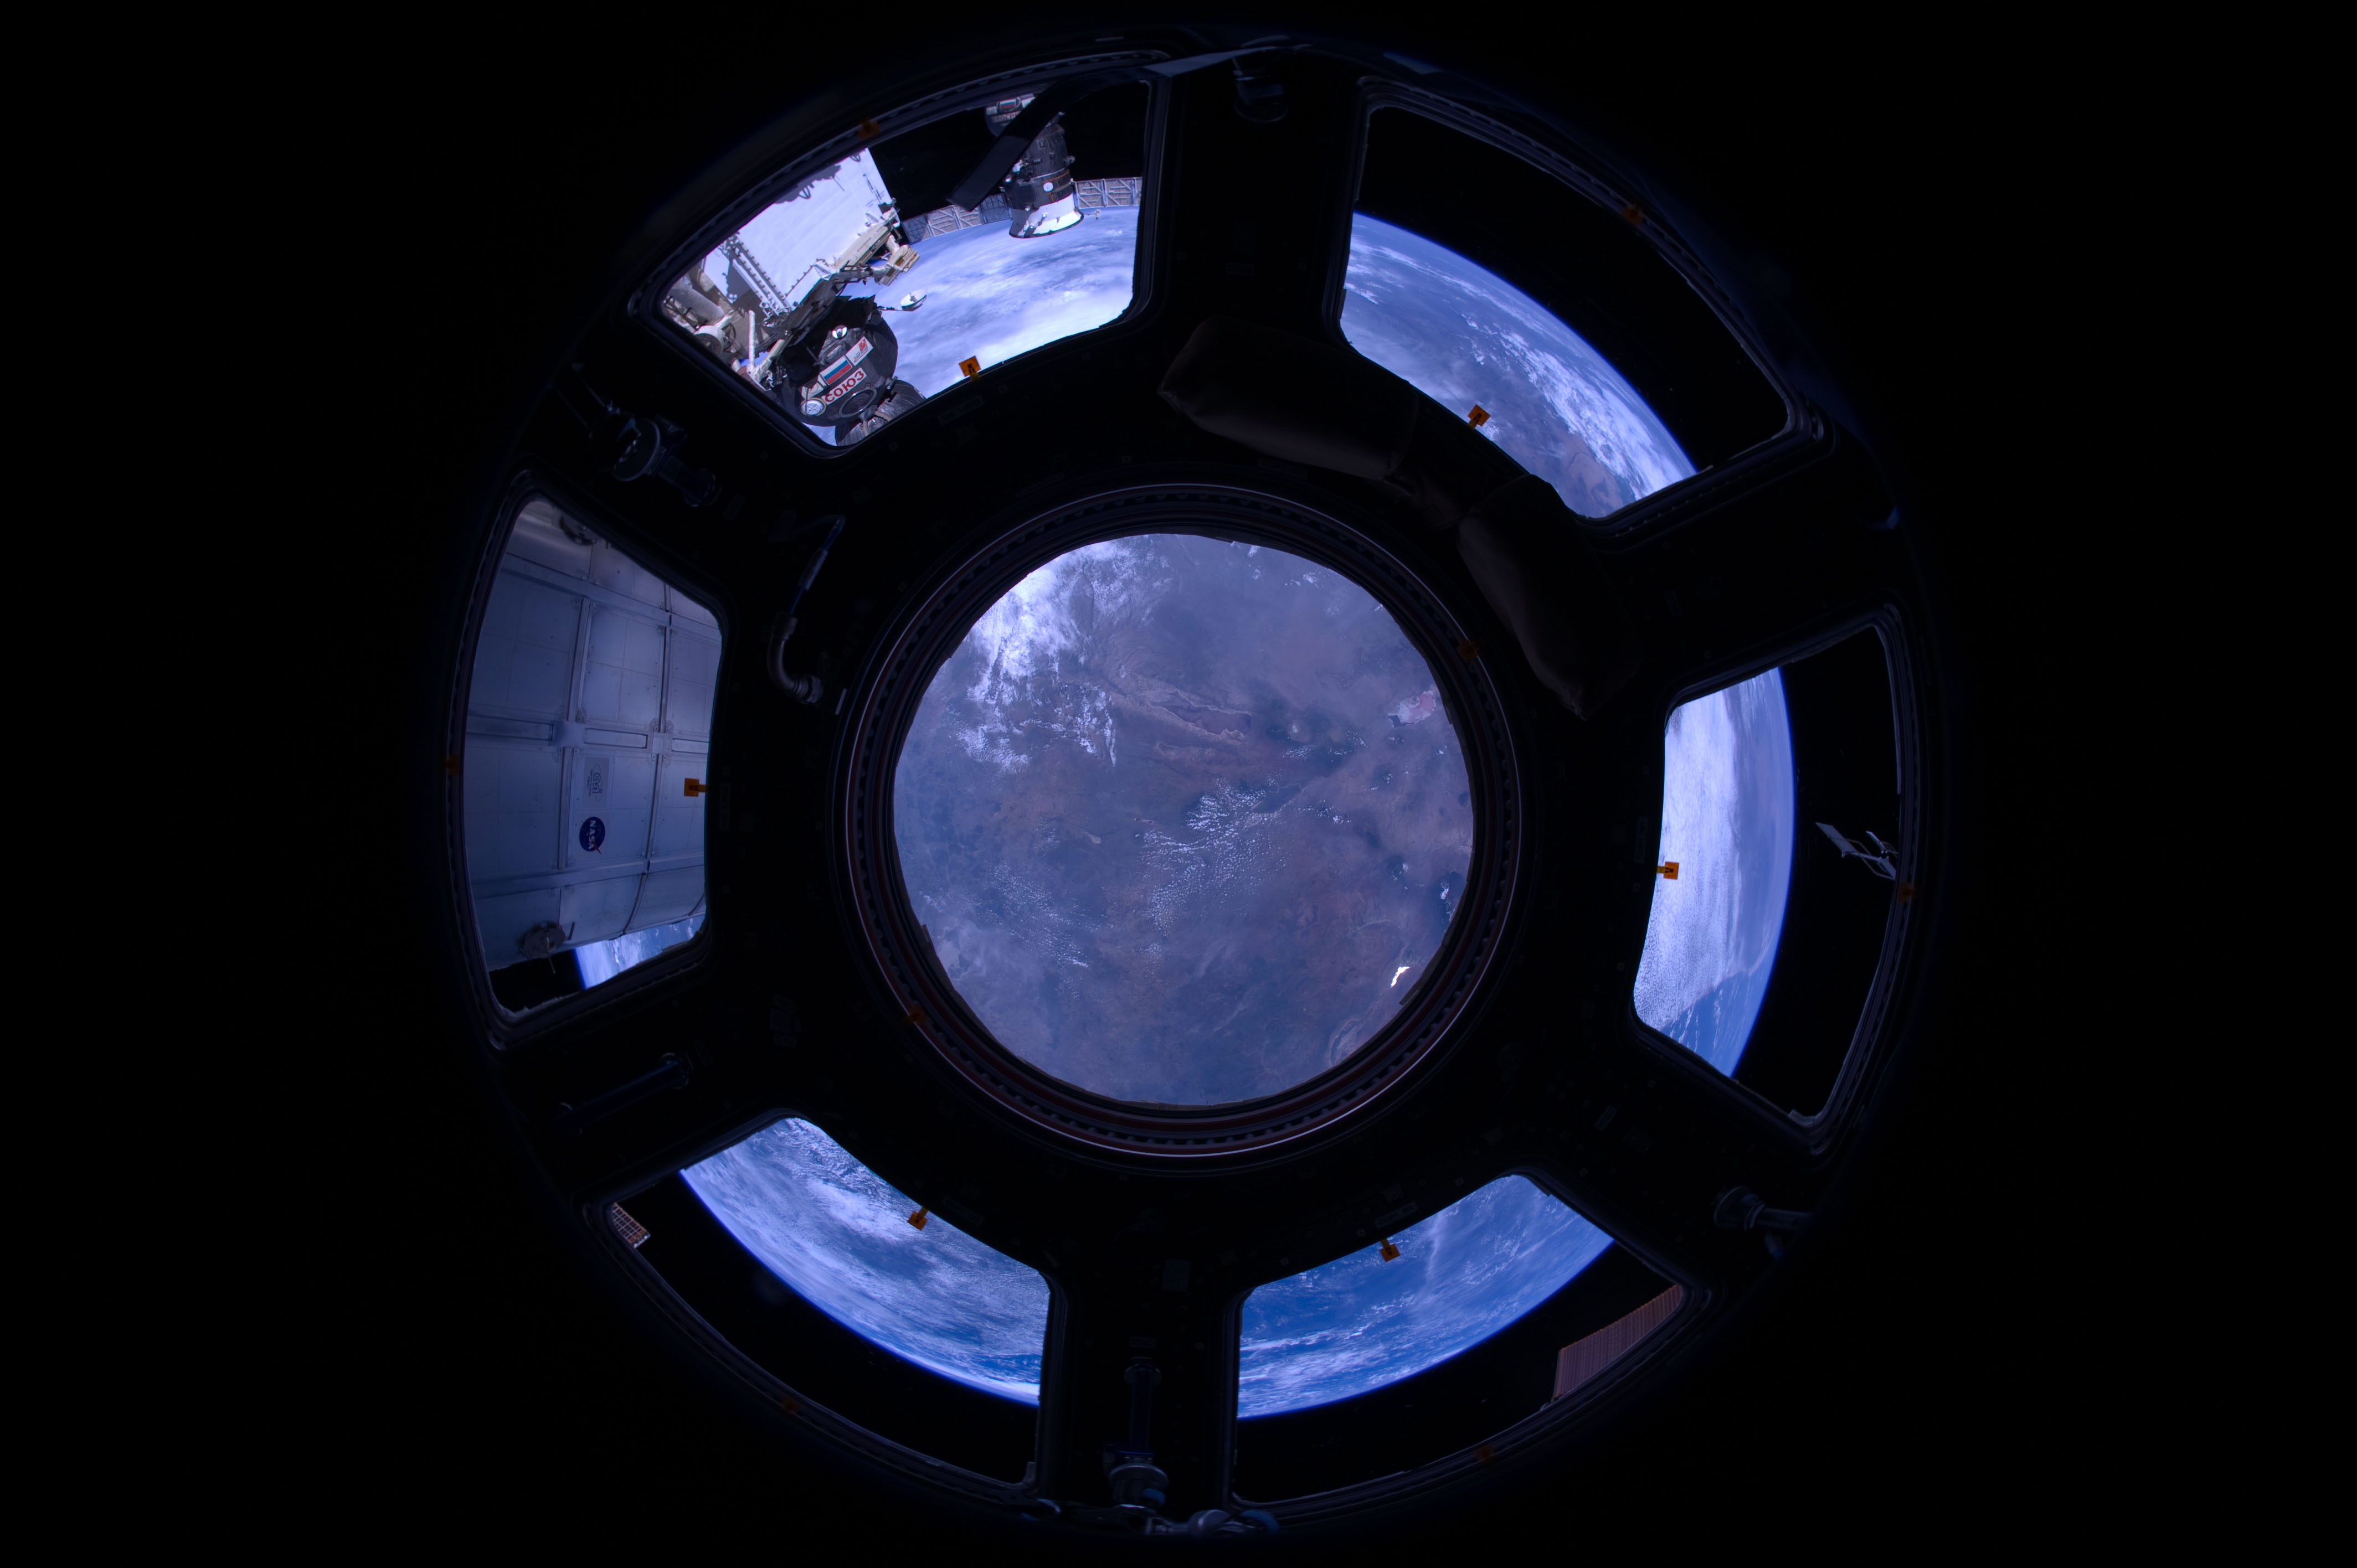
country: TANZANIA
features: L. EYASI, L. NATRON, NGORONGORO CRATER
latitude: -4.5
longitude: 36.0
